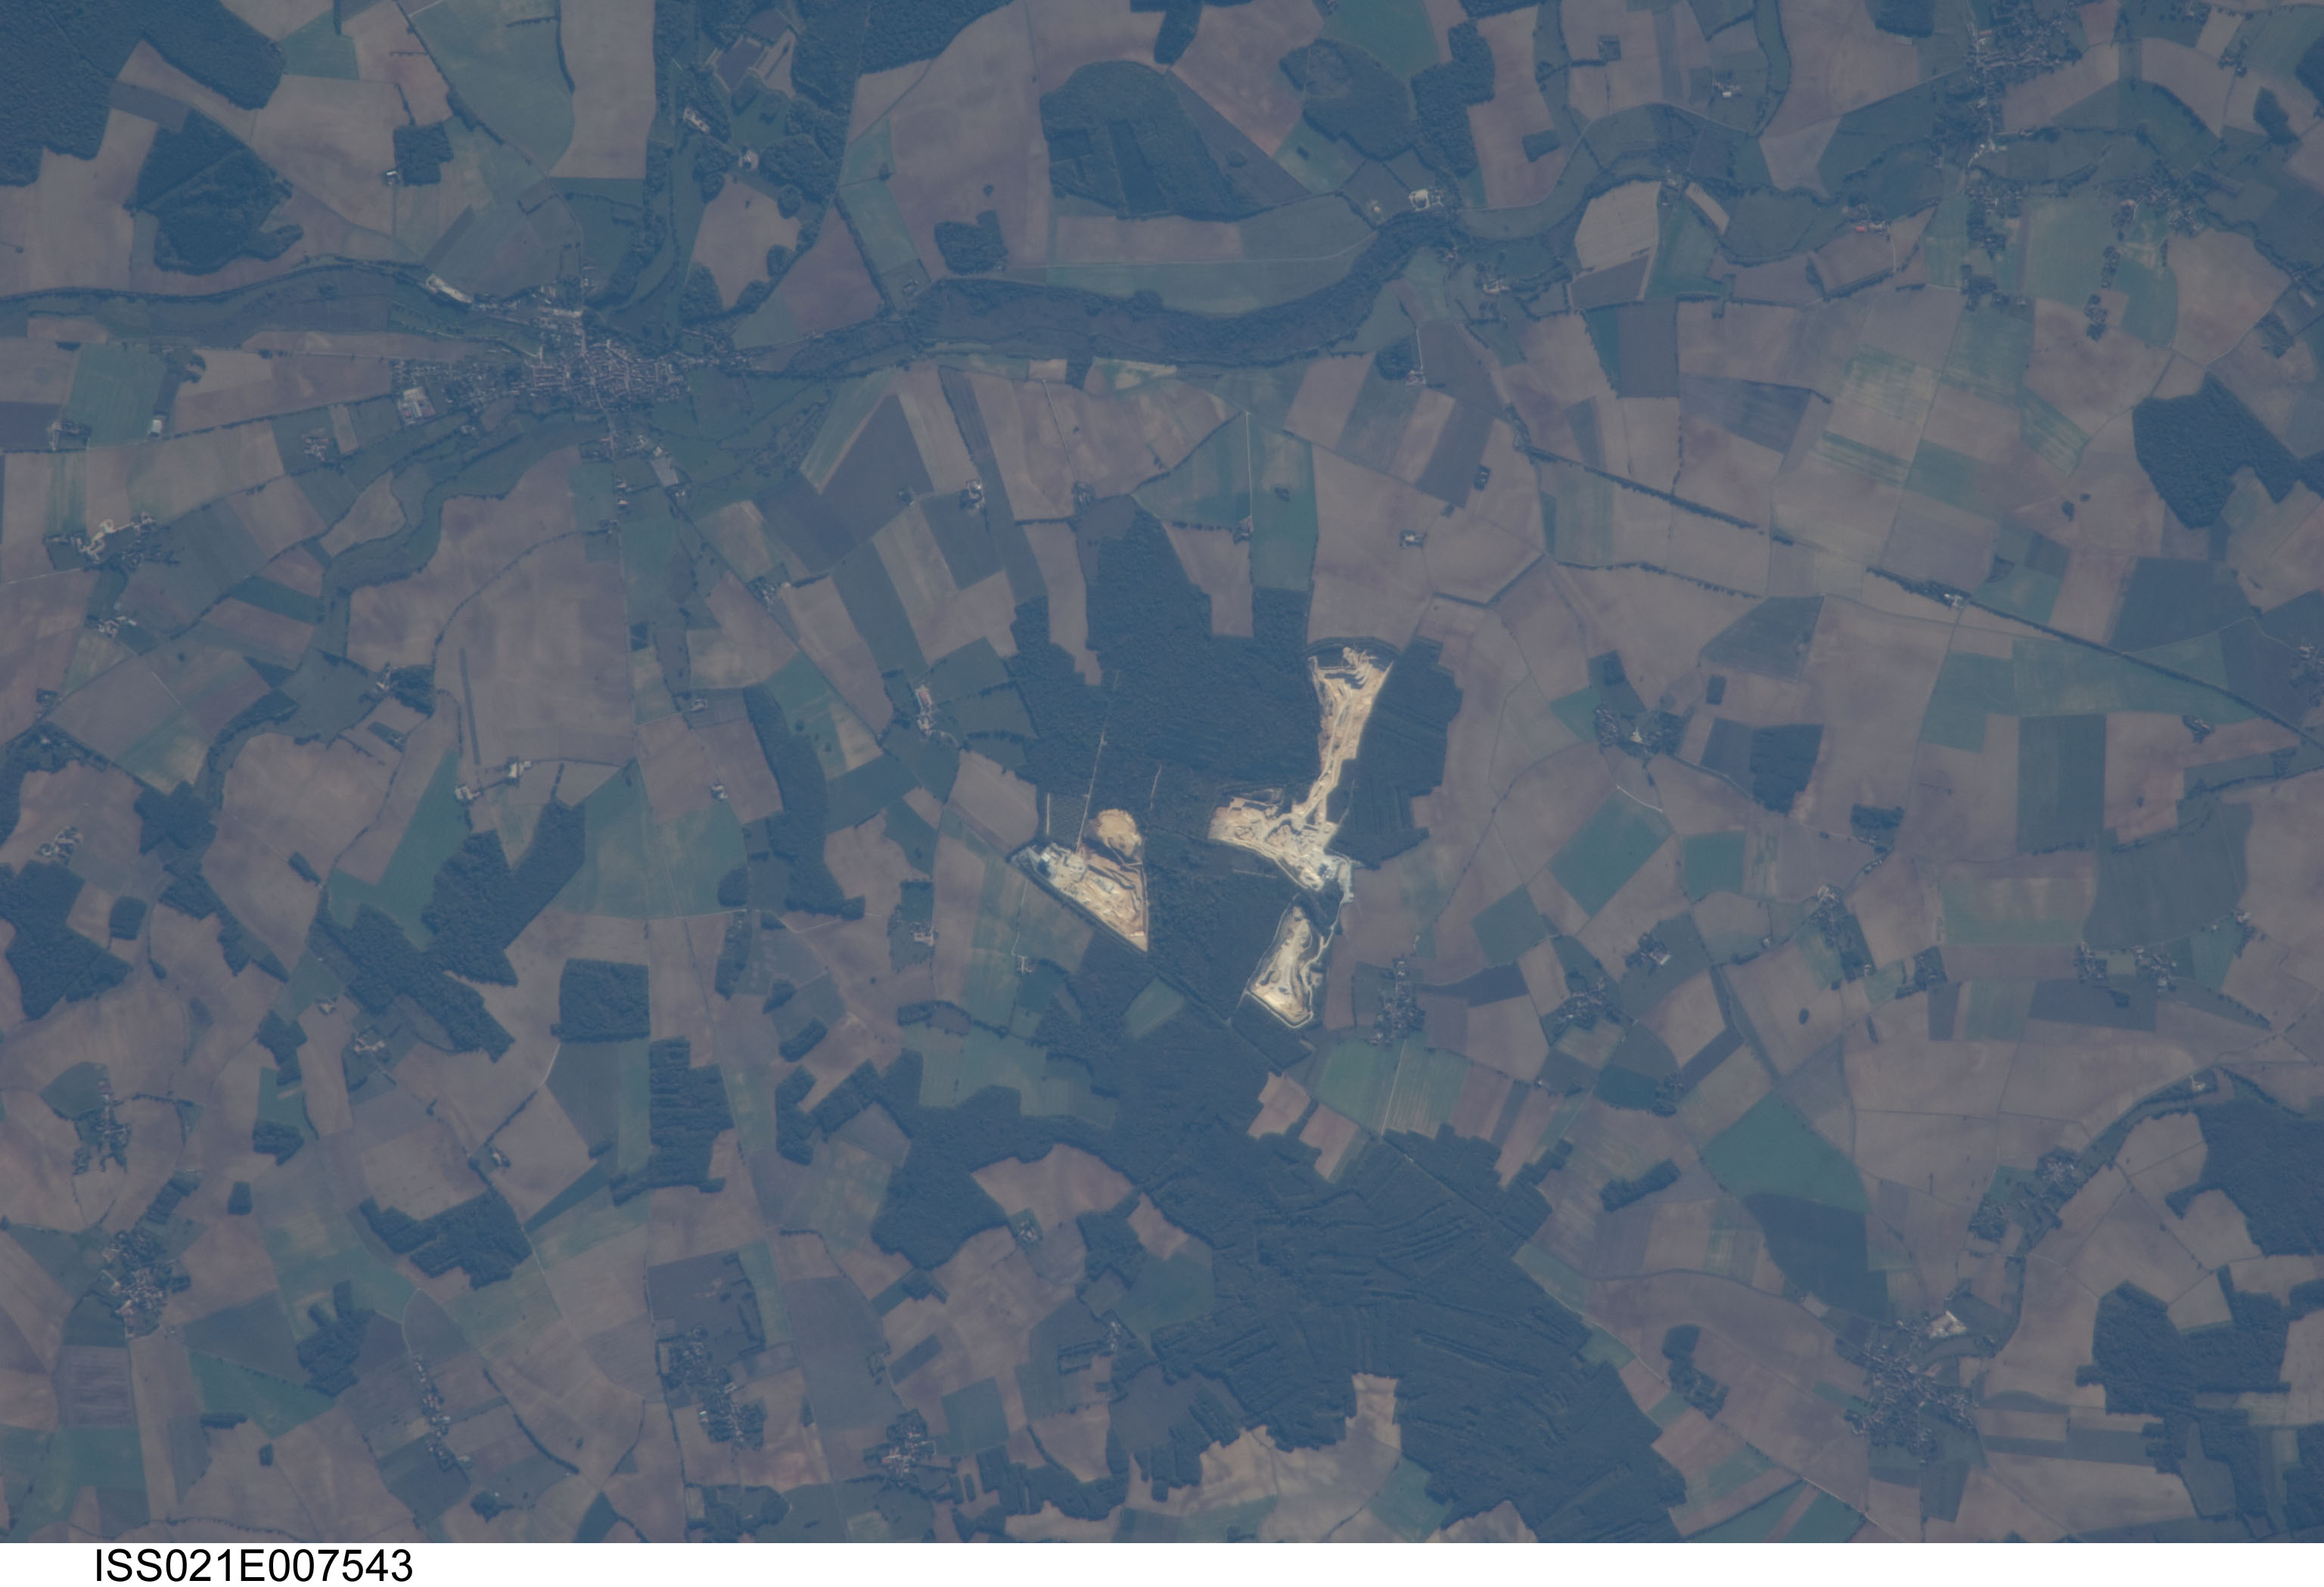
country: FRANCE
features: ENTRAINS-SUR-NOHAIN FRANCE
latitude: 47.5
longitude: 3.2
